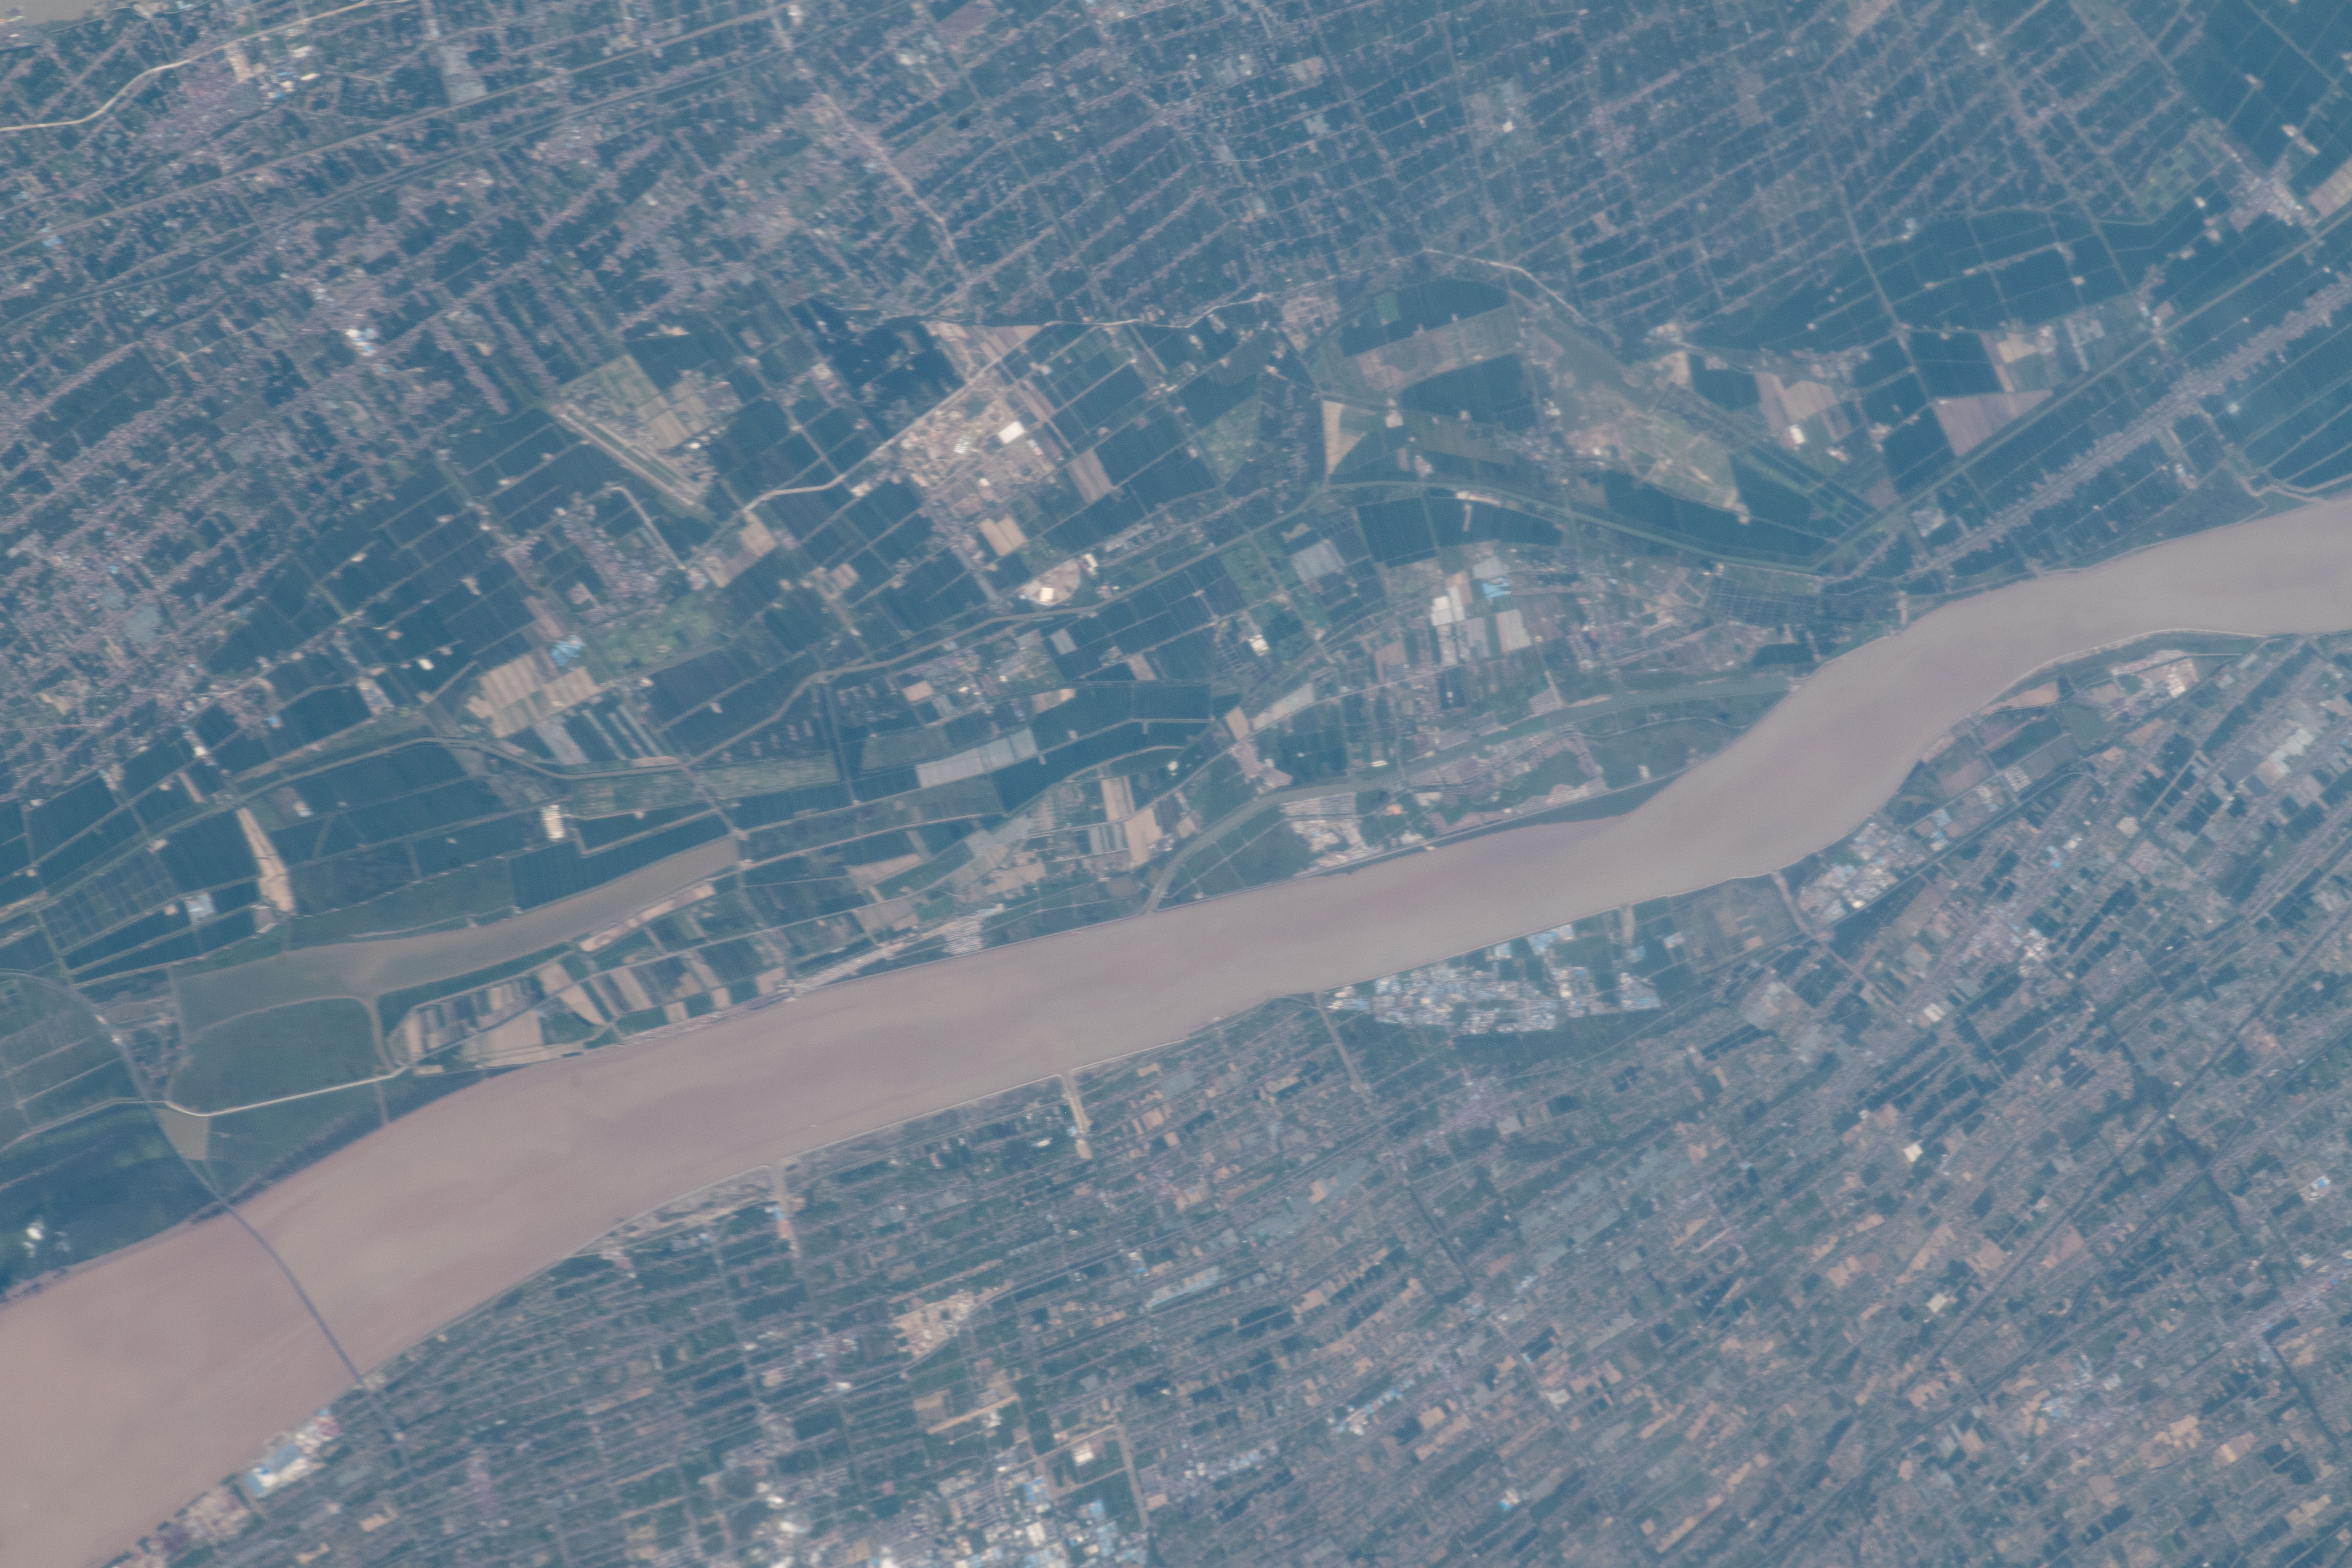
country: CHINA
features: YELLOW SEA,CHONGMING ISLAND,CHANGJIANG RIVER ESTUARY
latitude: 31.8
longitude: 121.5
